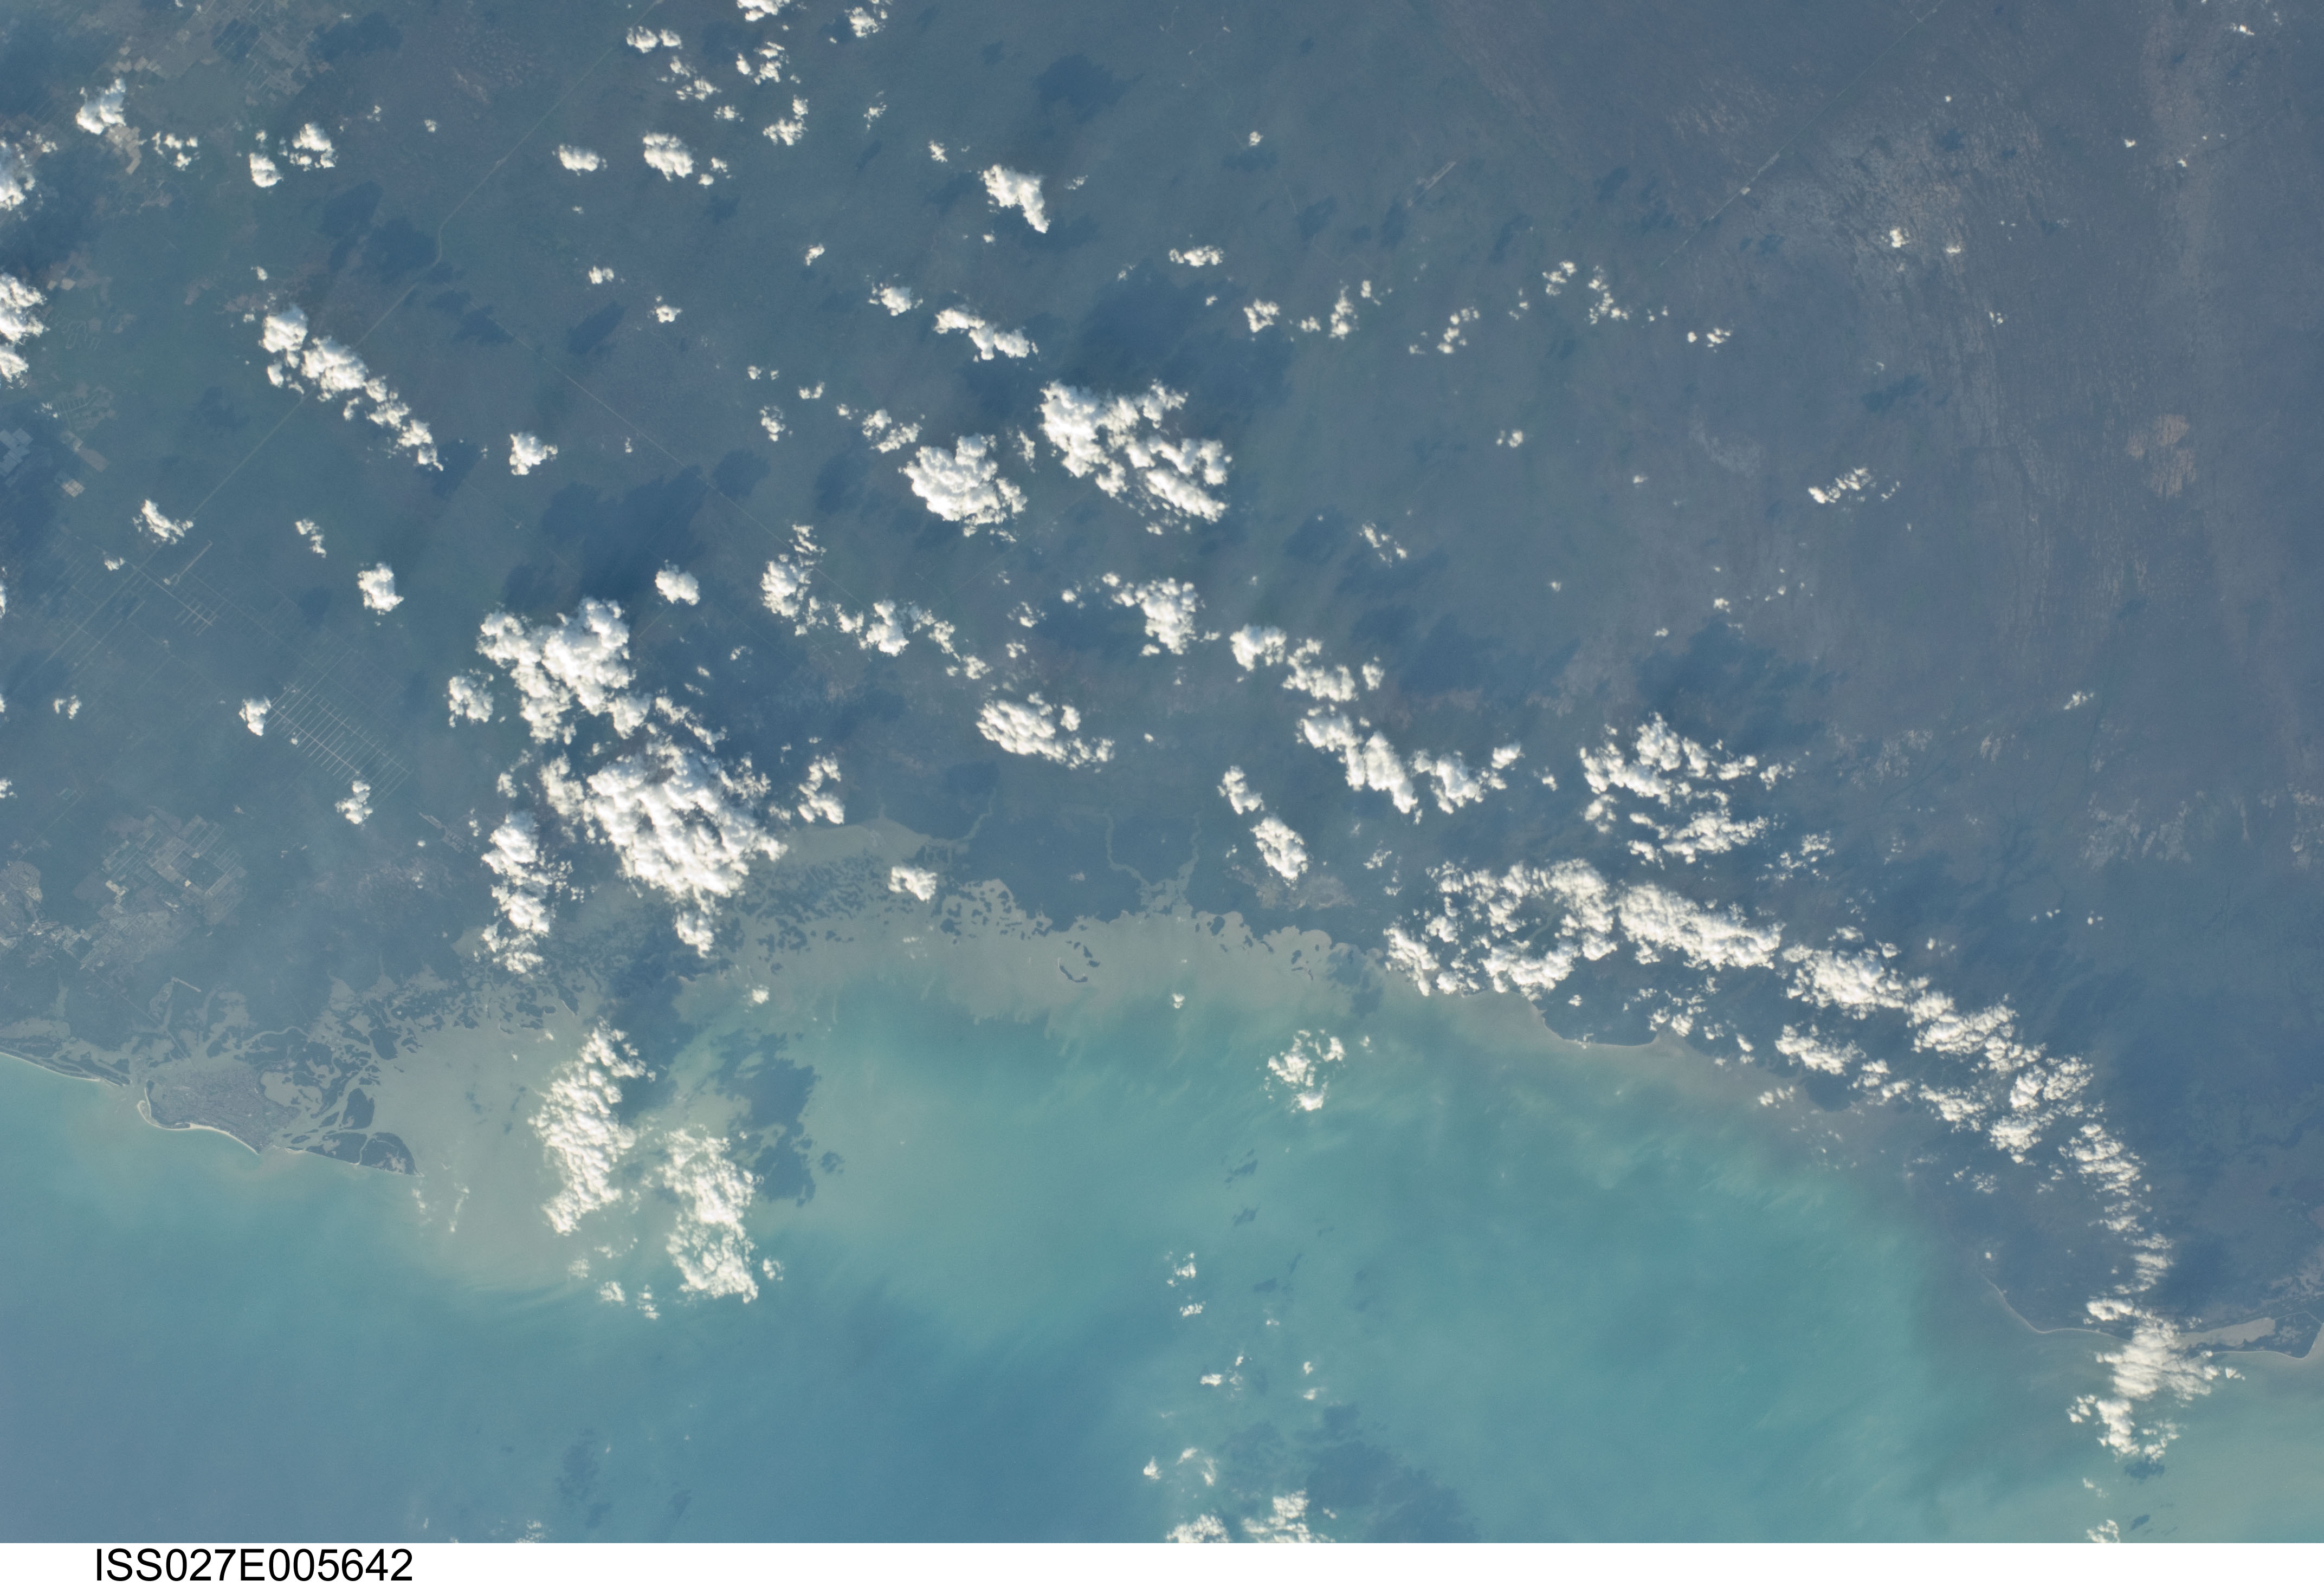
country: USA-FLORIDA
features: EVERGLADES, MORMON KEY, MOSQUITO KEY
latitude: 25.5
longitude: -81.5
